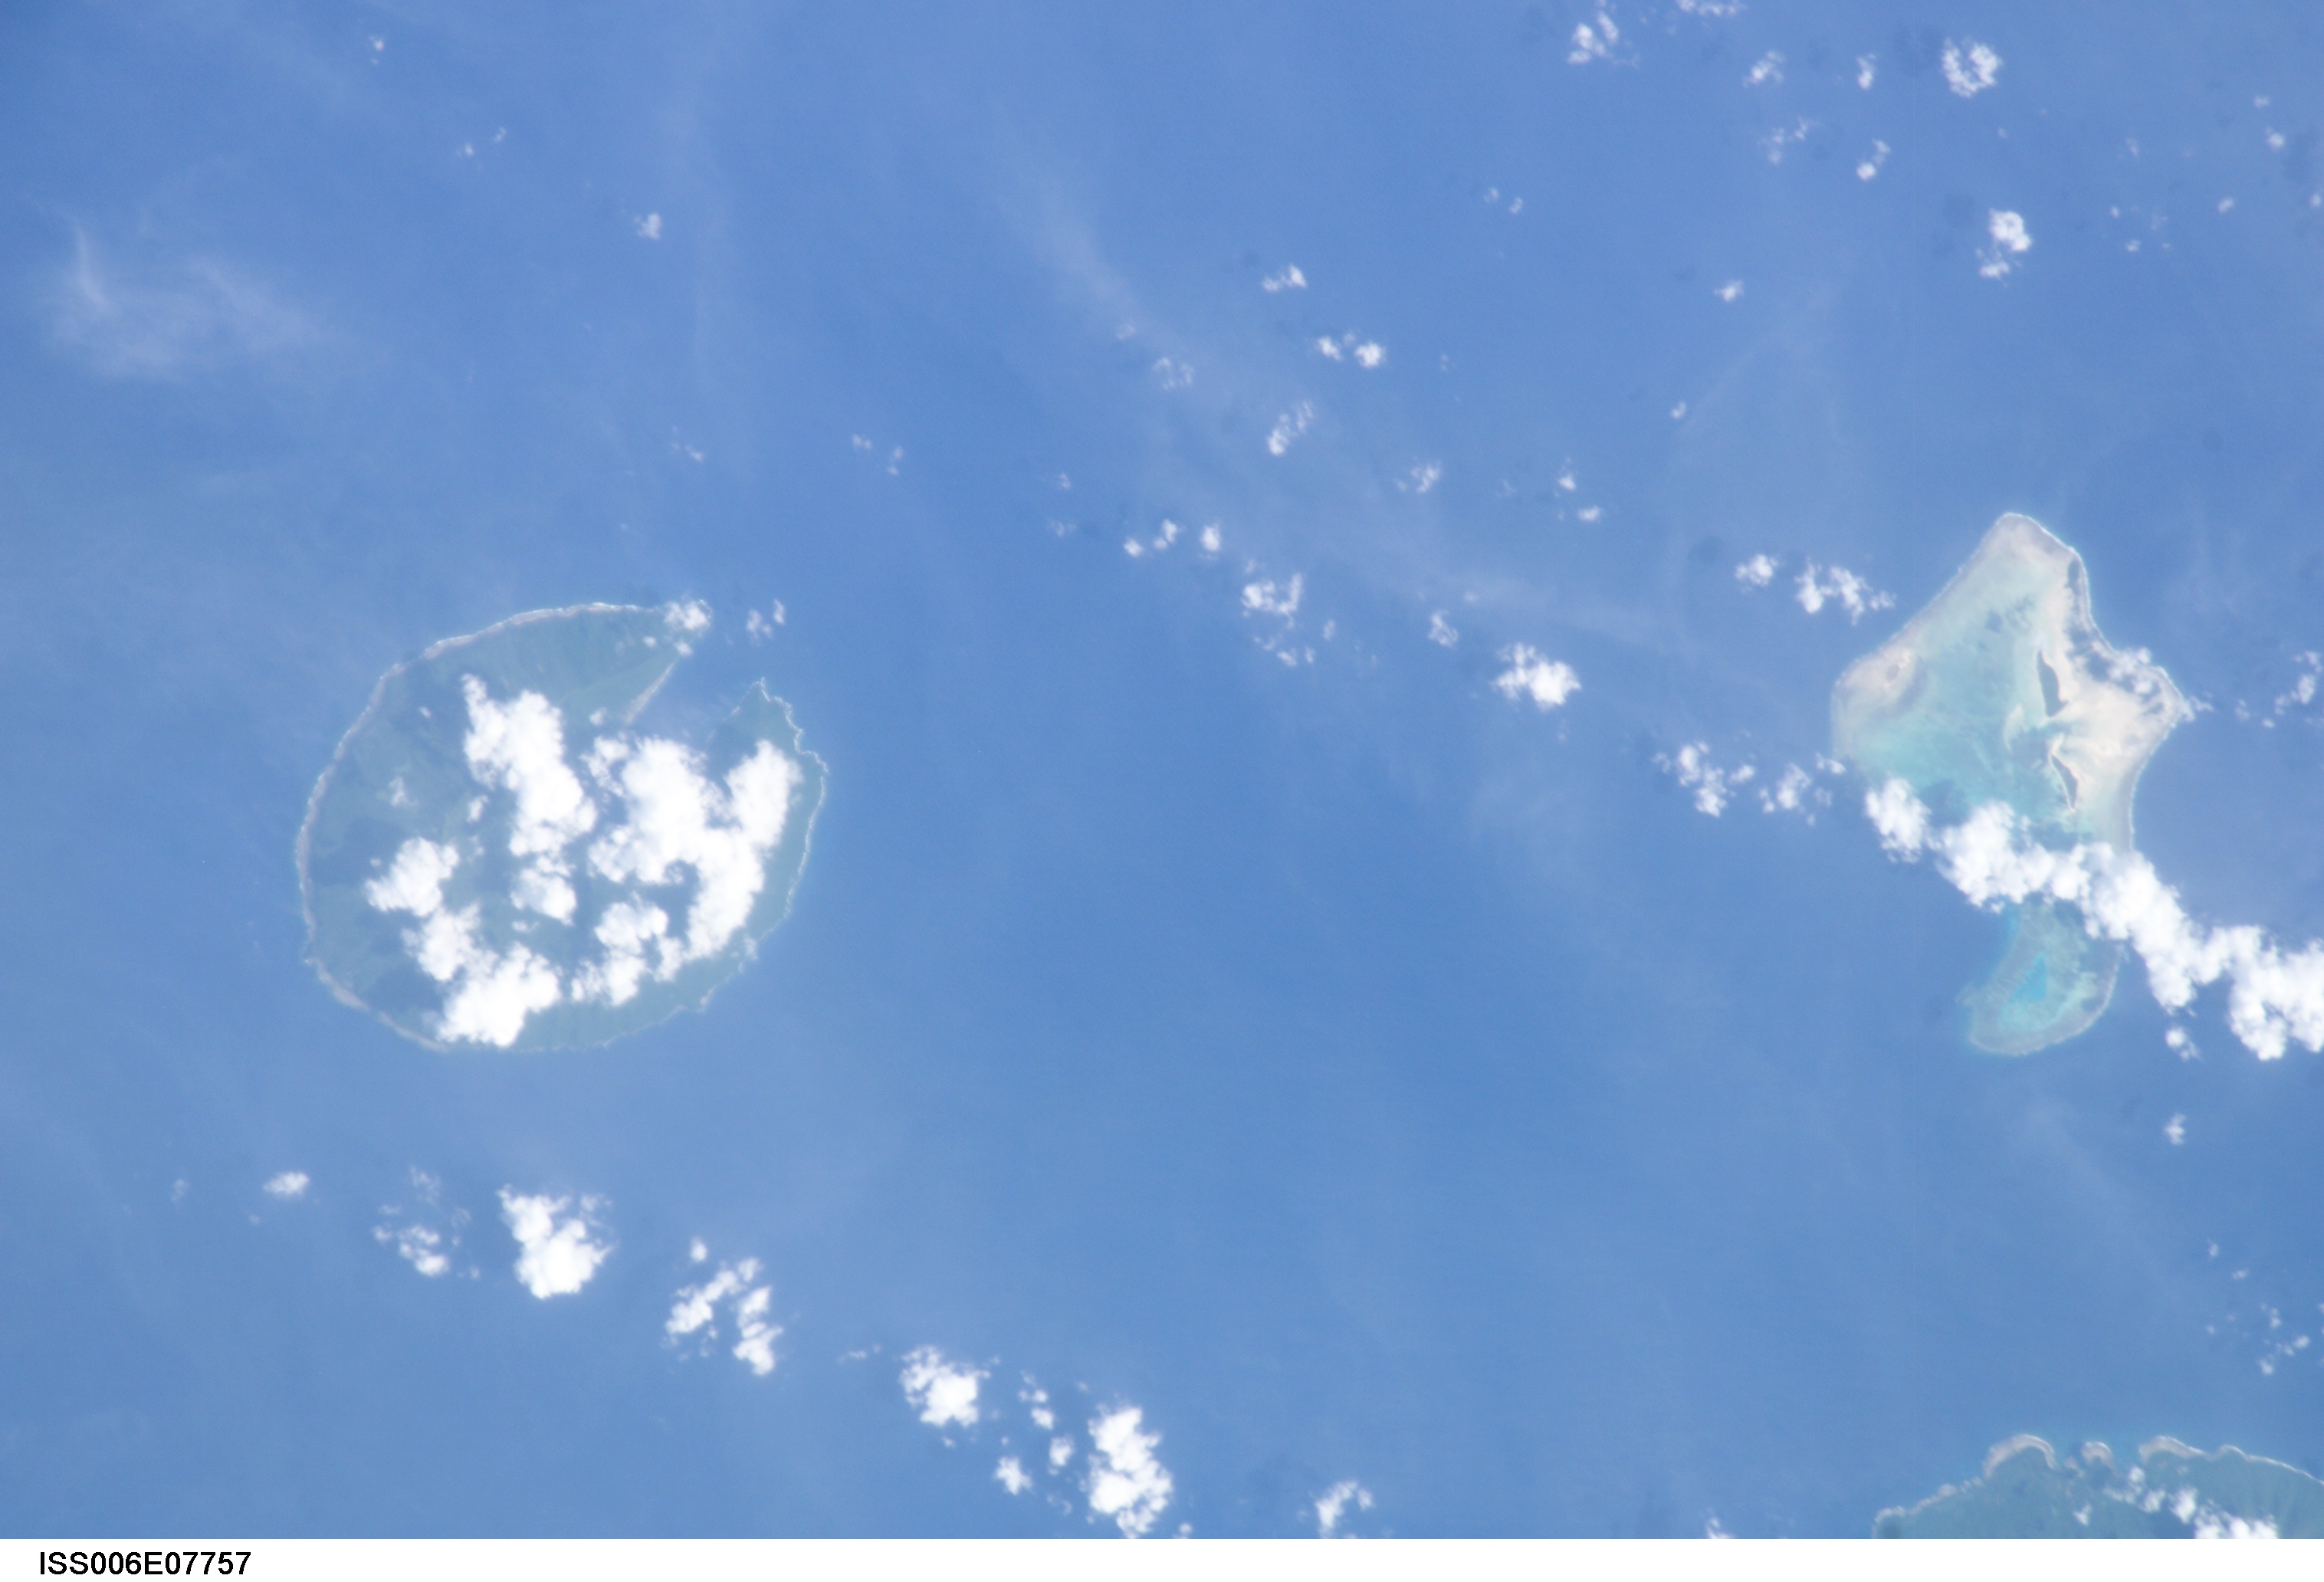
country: VANUATU
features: UREPARAPARA I., REEF ISLETS
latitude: -13.5
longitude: 167.5
